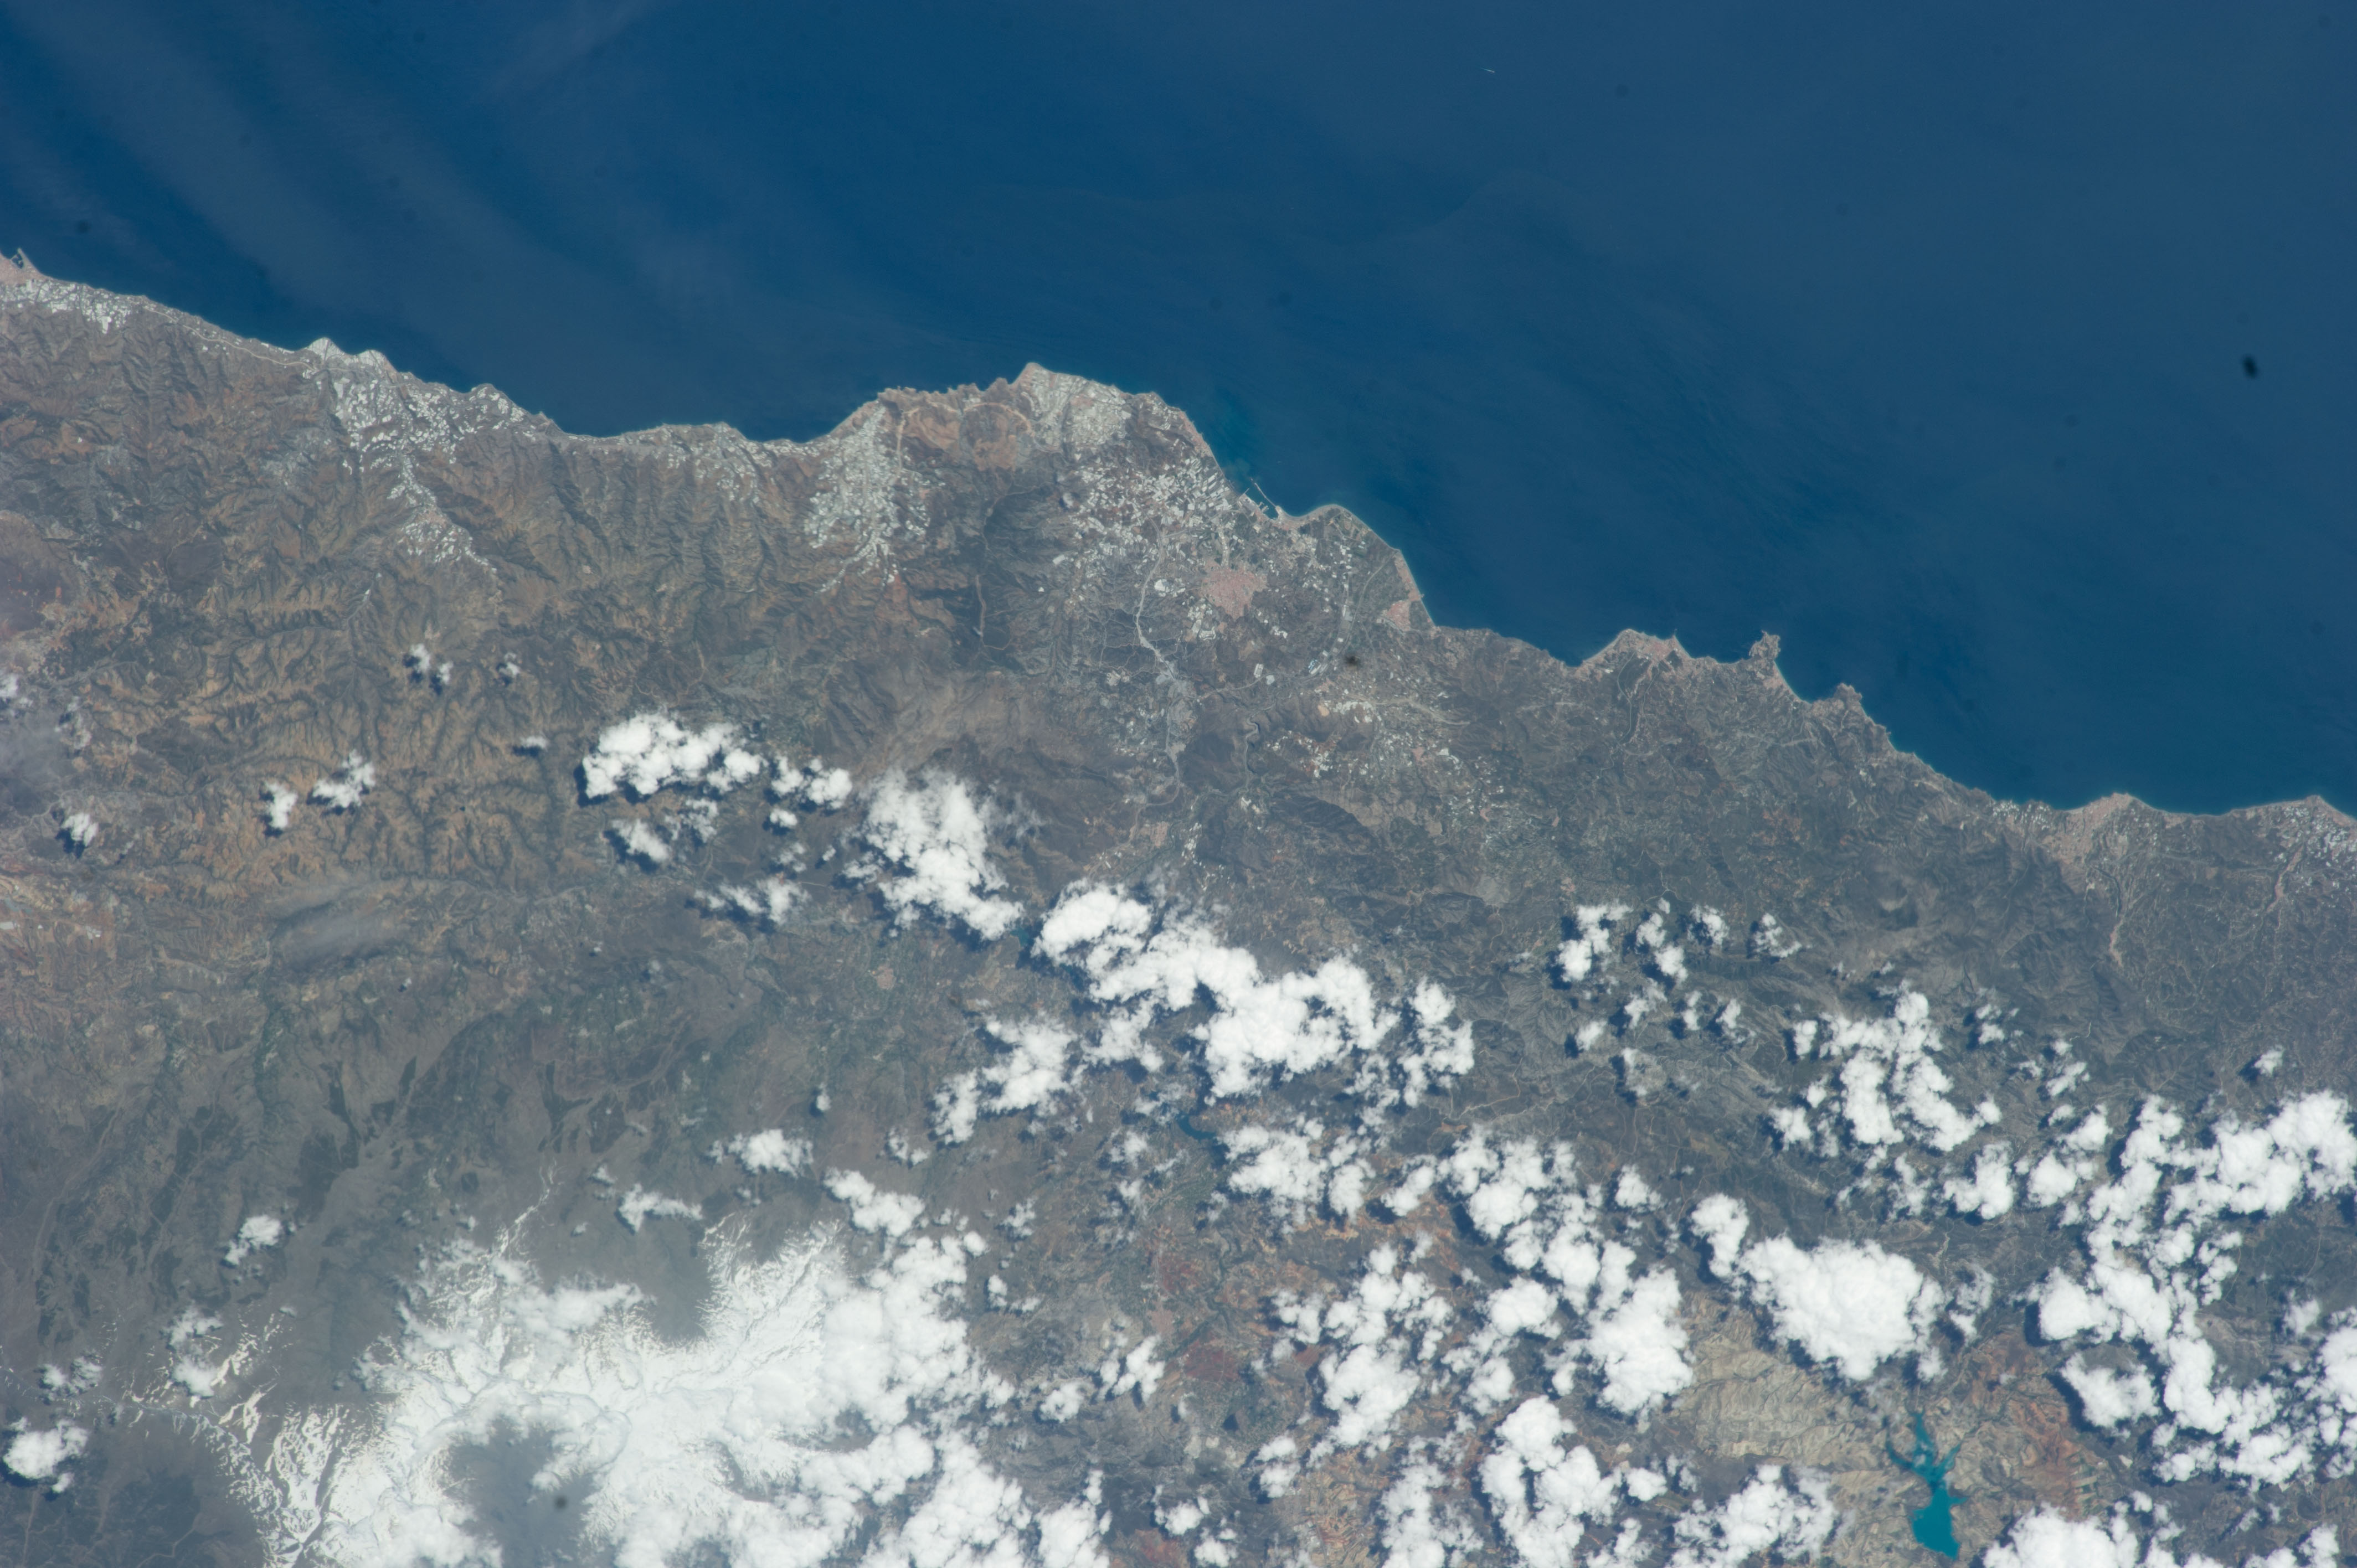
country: SPAIN
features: COASTLINE, MOTRIL CITY, TORRENUEVA CITY, SOUTH SPAIN
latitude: 36.8
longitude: -3.5
